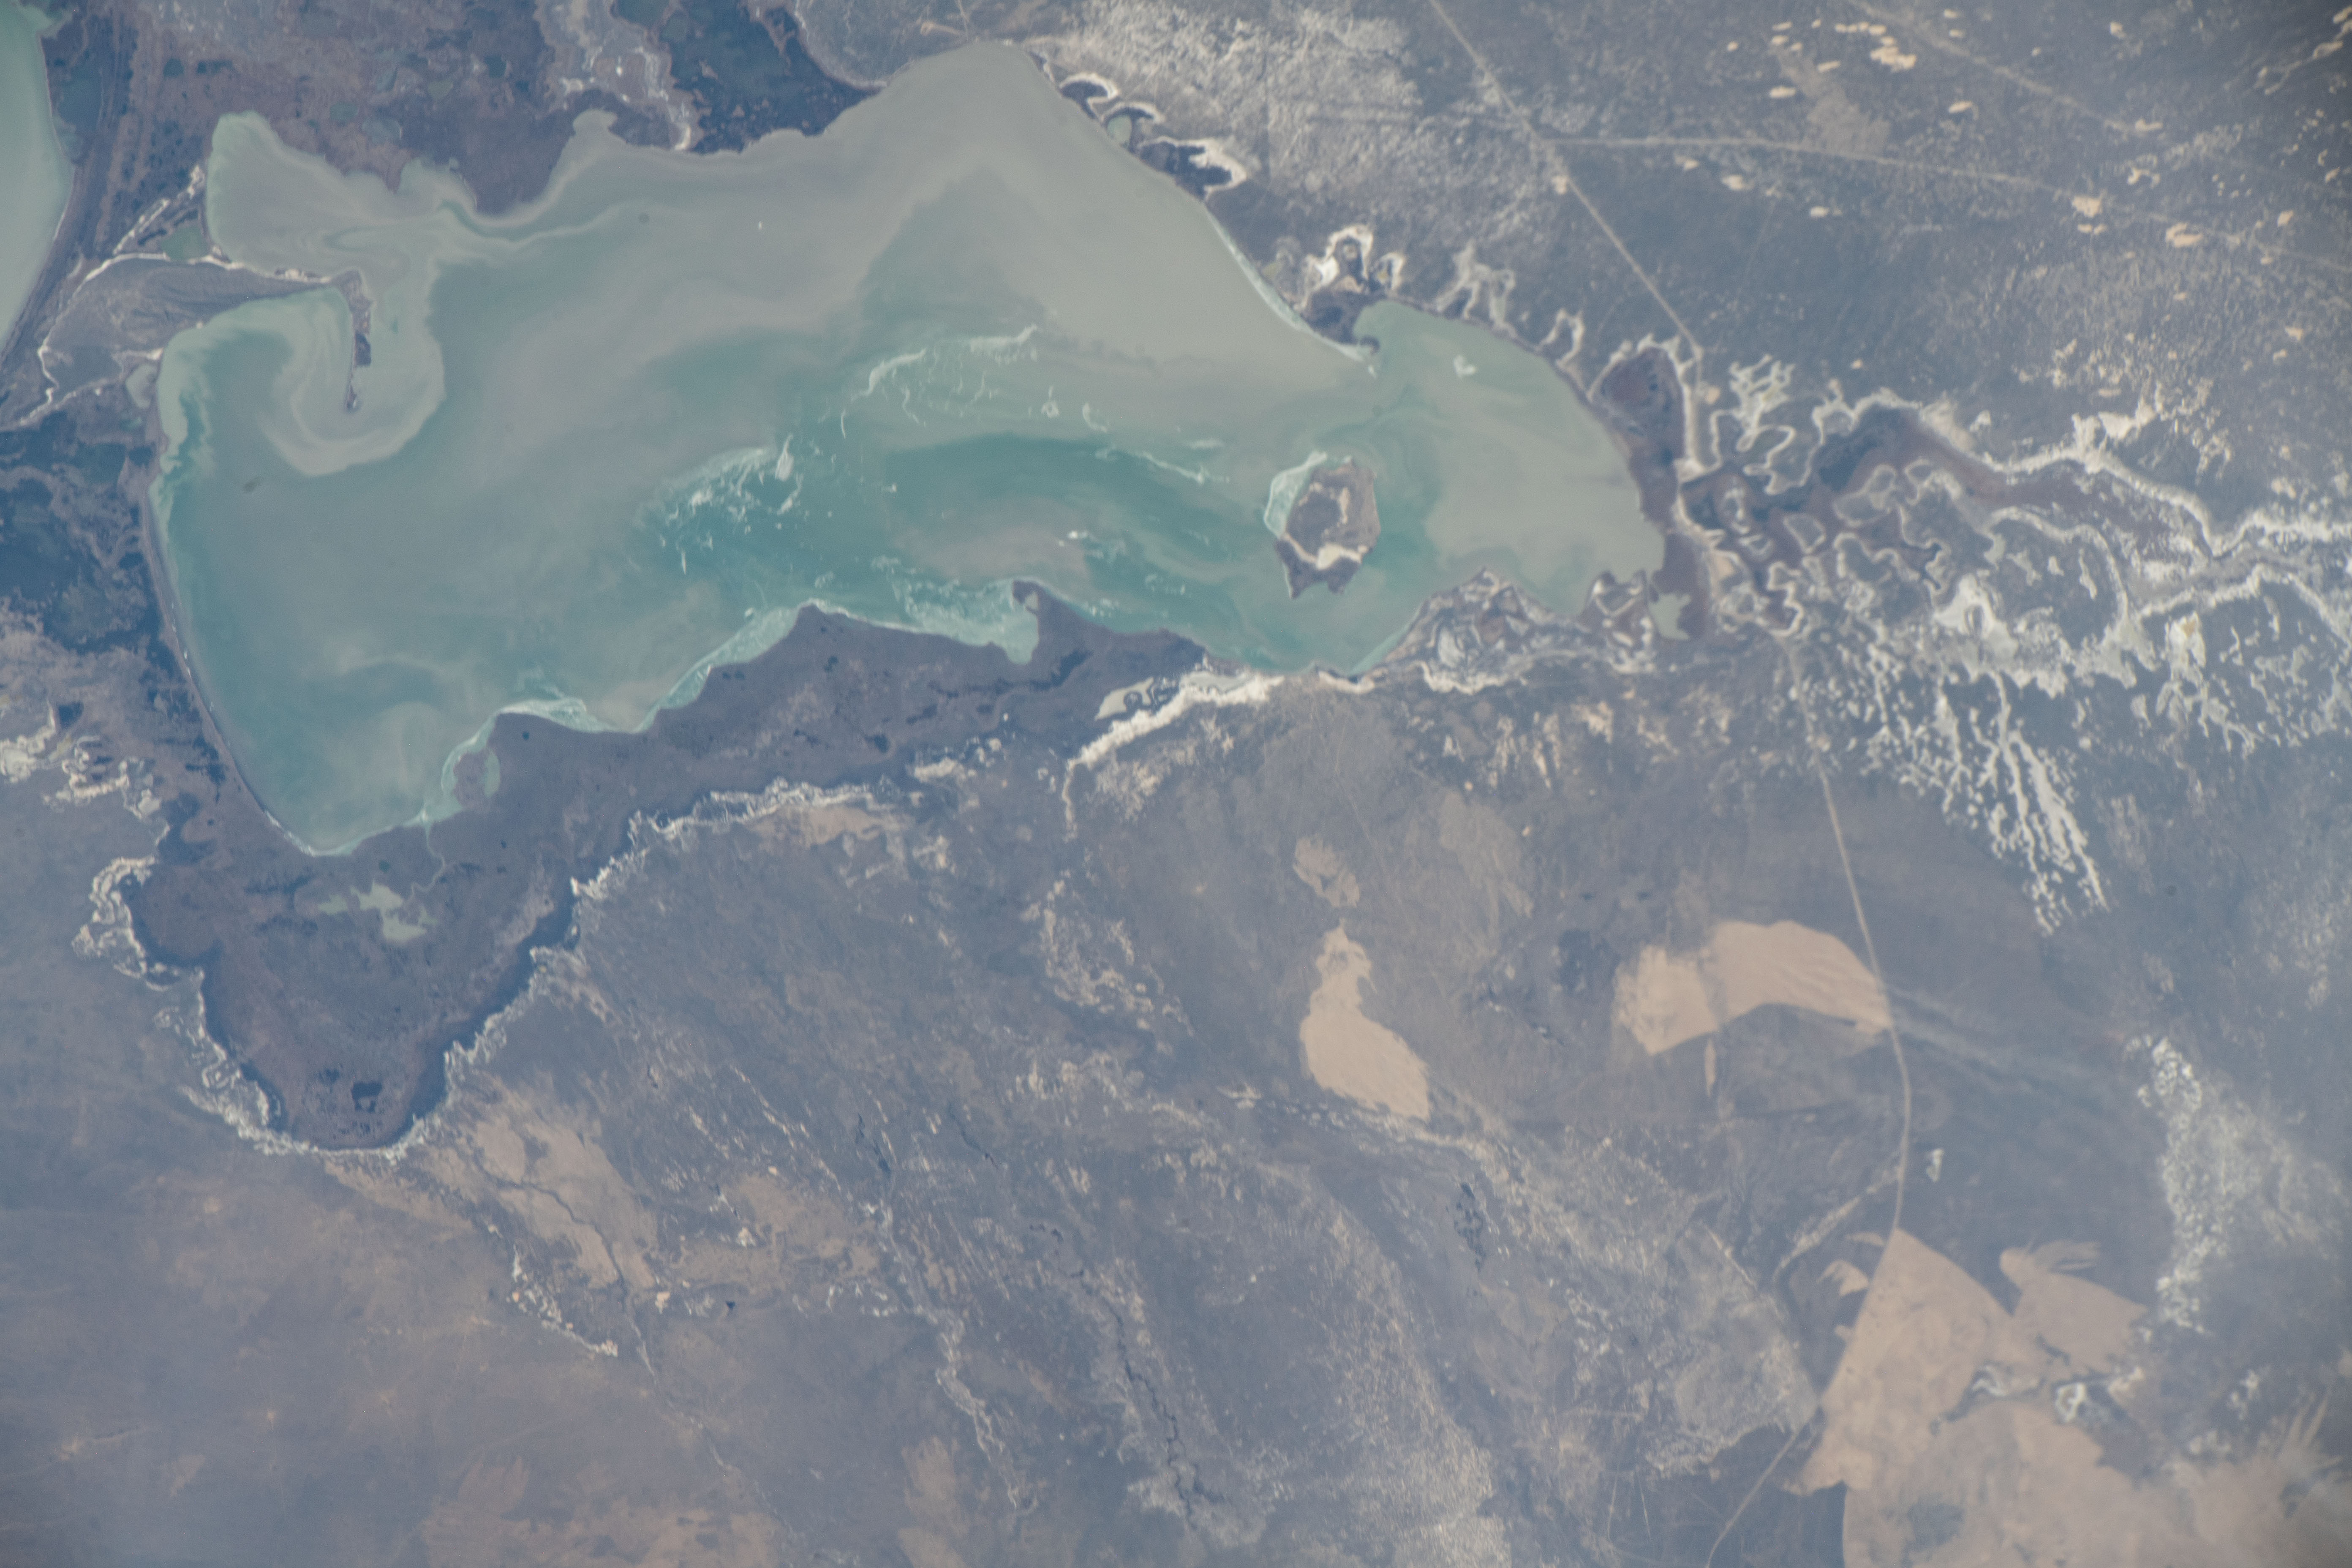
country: KAZAKHSTAN
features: KAZAKHSTAN, LAKE SASYKKOL, KAZAKHSTAN,LAKE SASYKKOL
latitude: 46.7
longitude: 80.8
